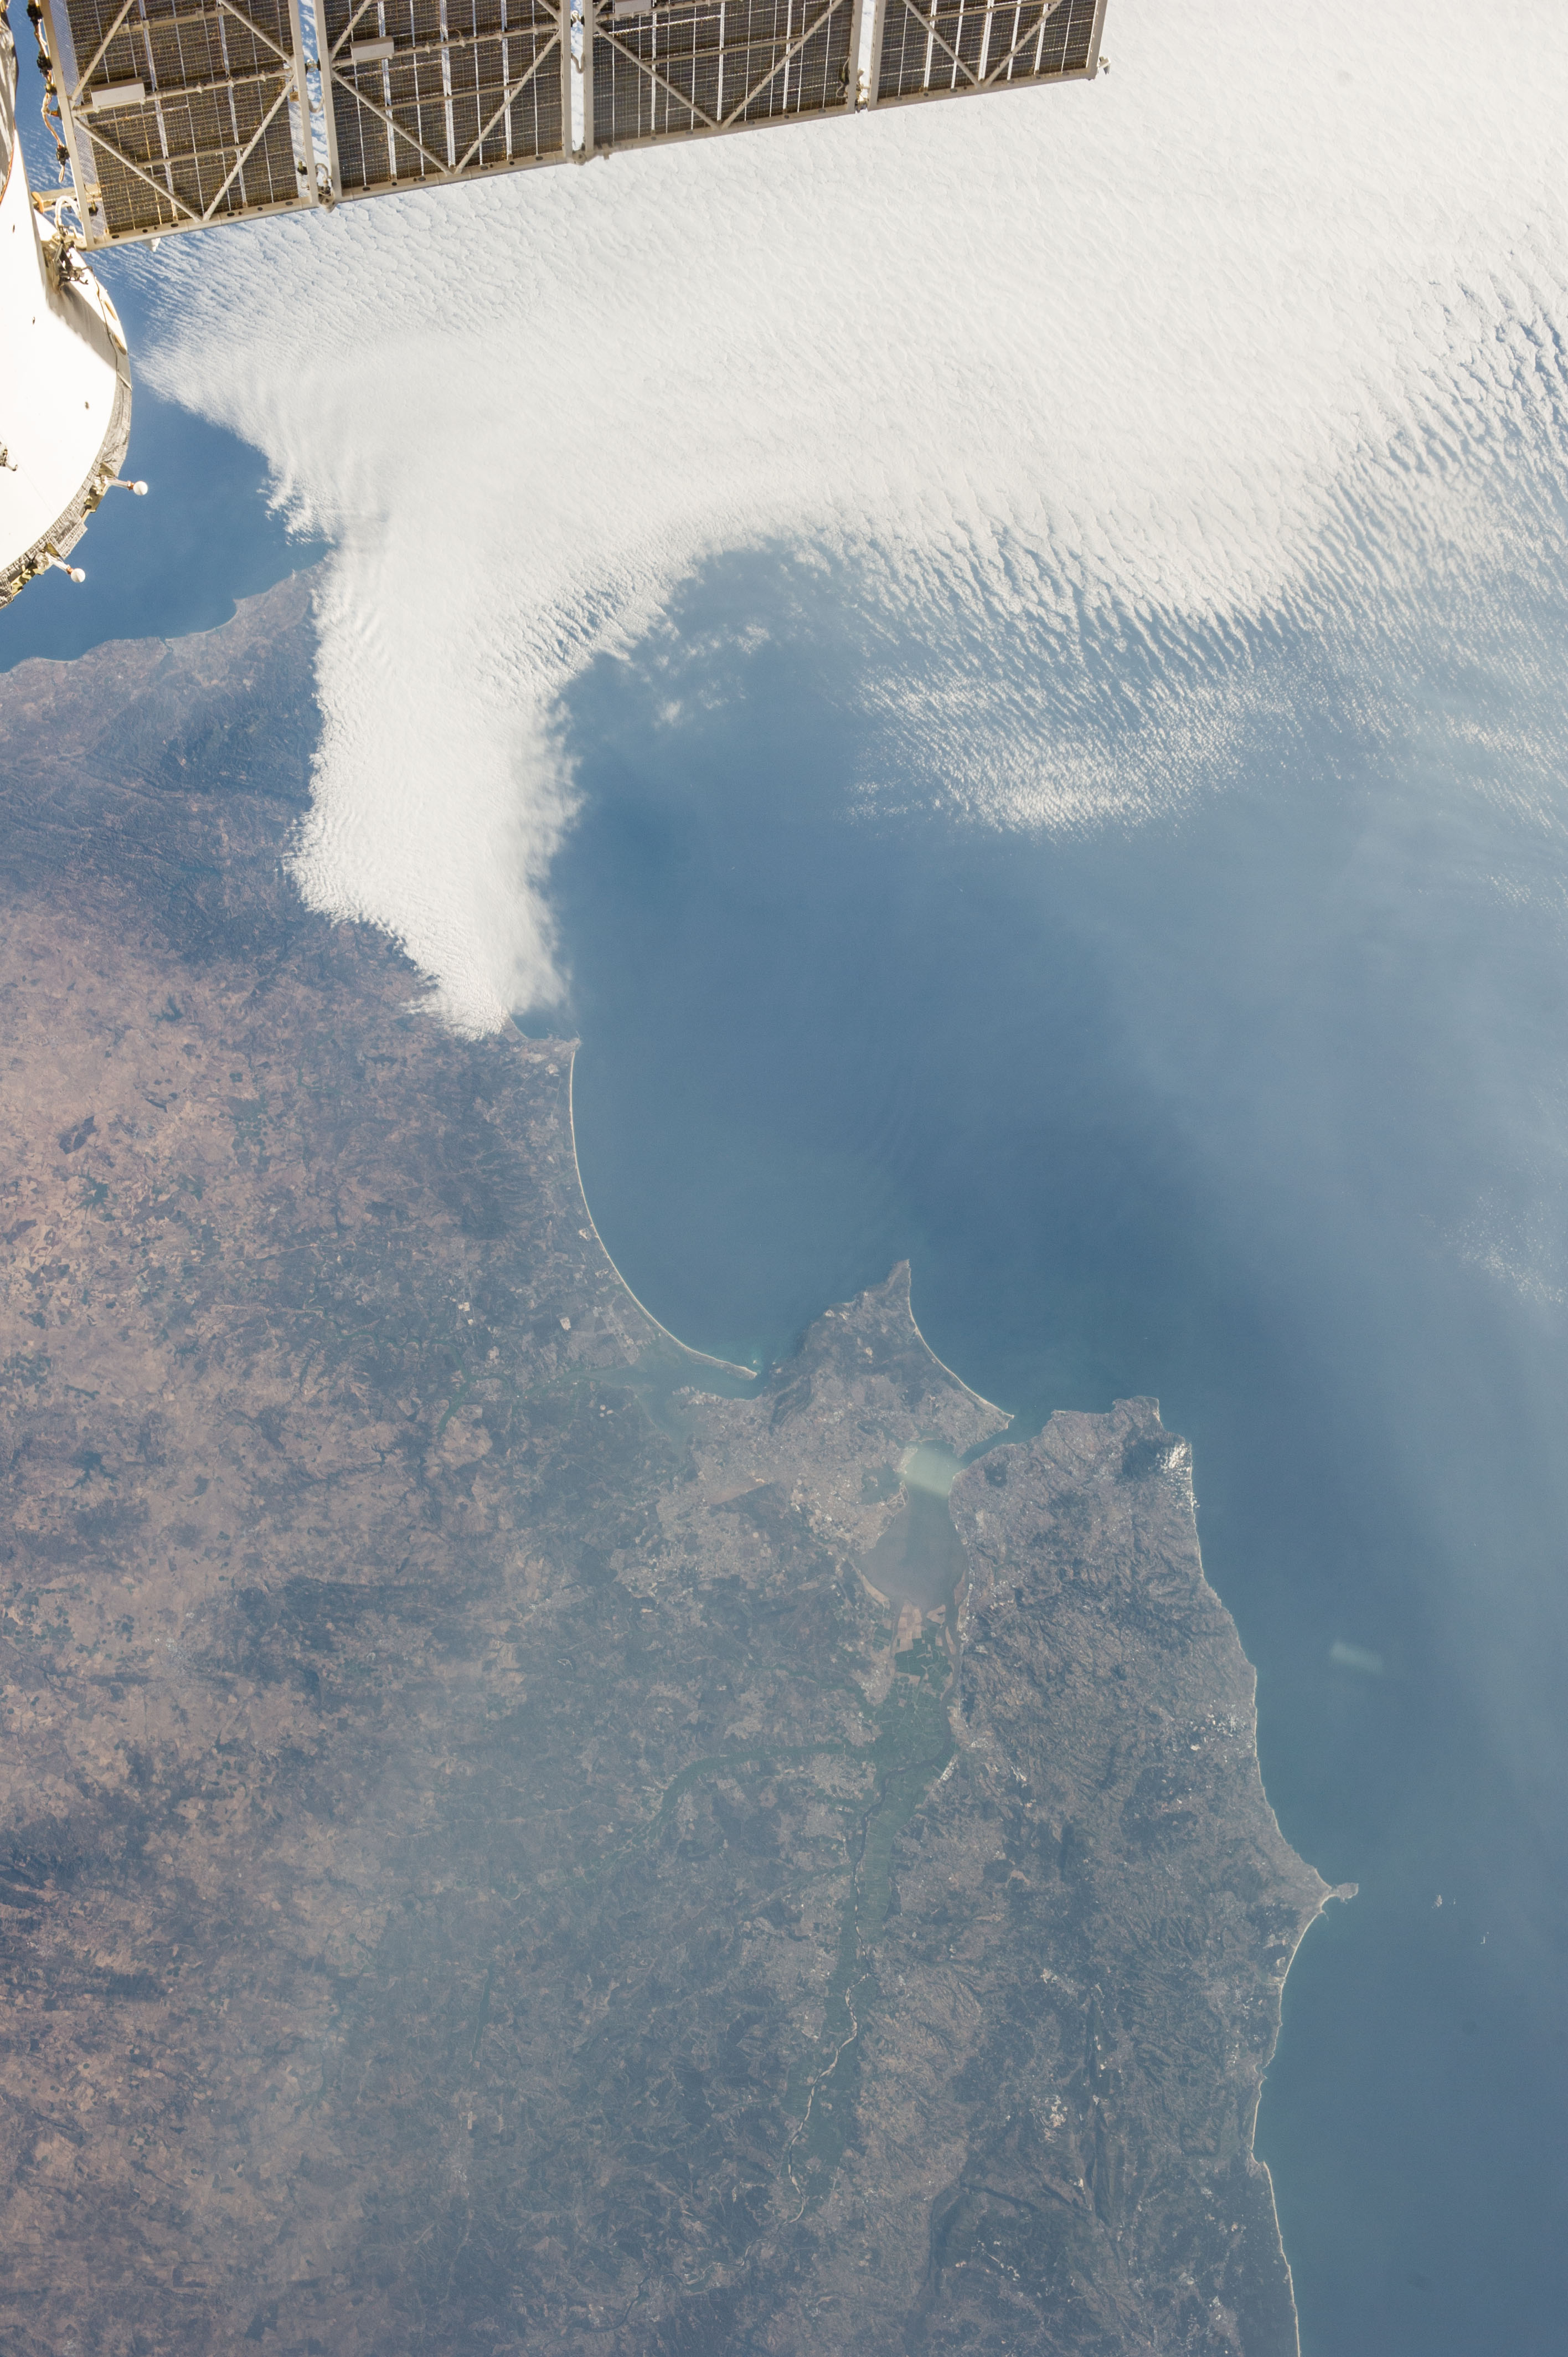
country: PORTUGAL
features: TAGUS RIVER, LISBON, SETUBAL MUNICIPALY, ATLANTIC OCEAN
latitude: 38.3
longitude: -8.9
